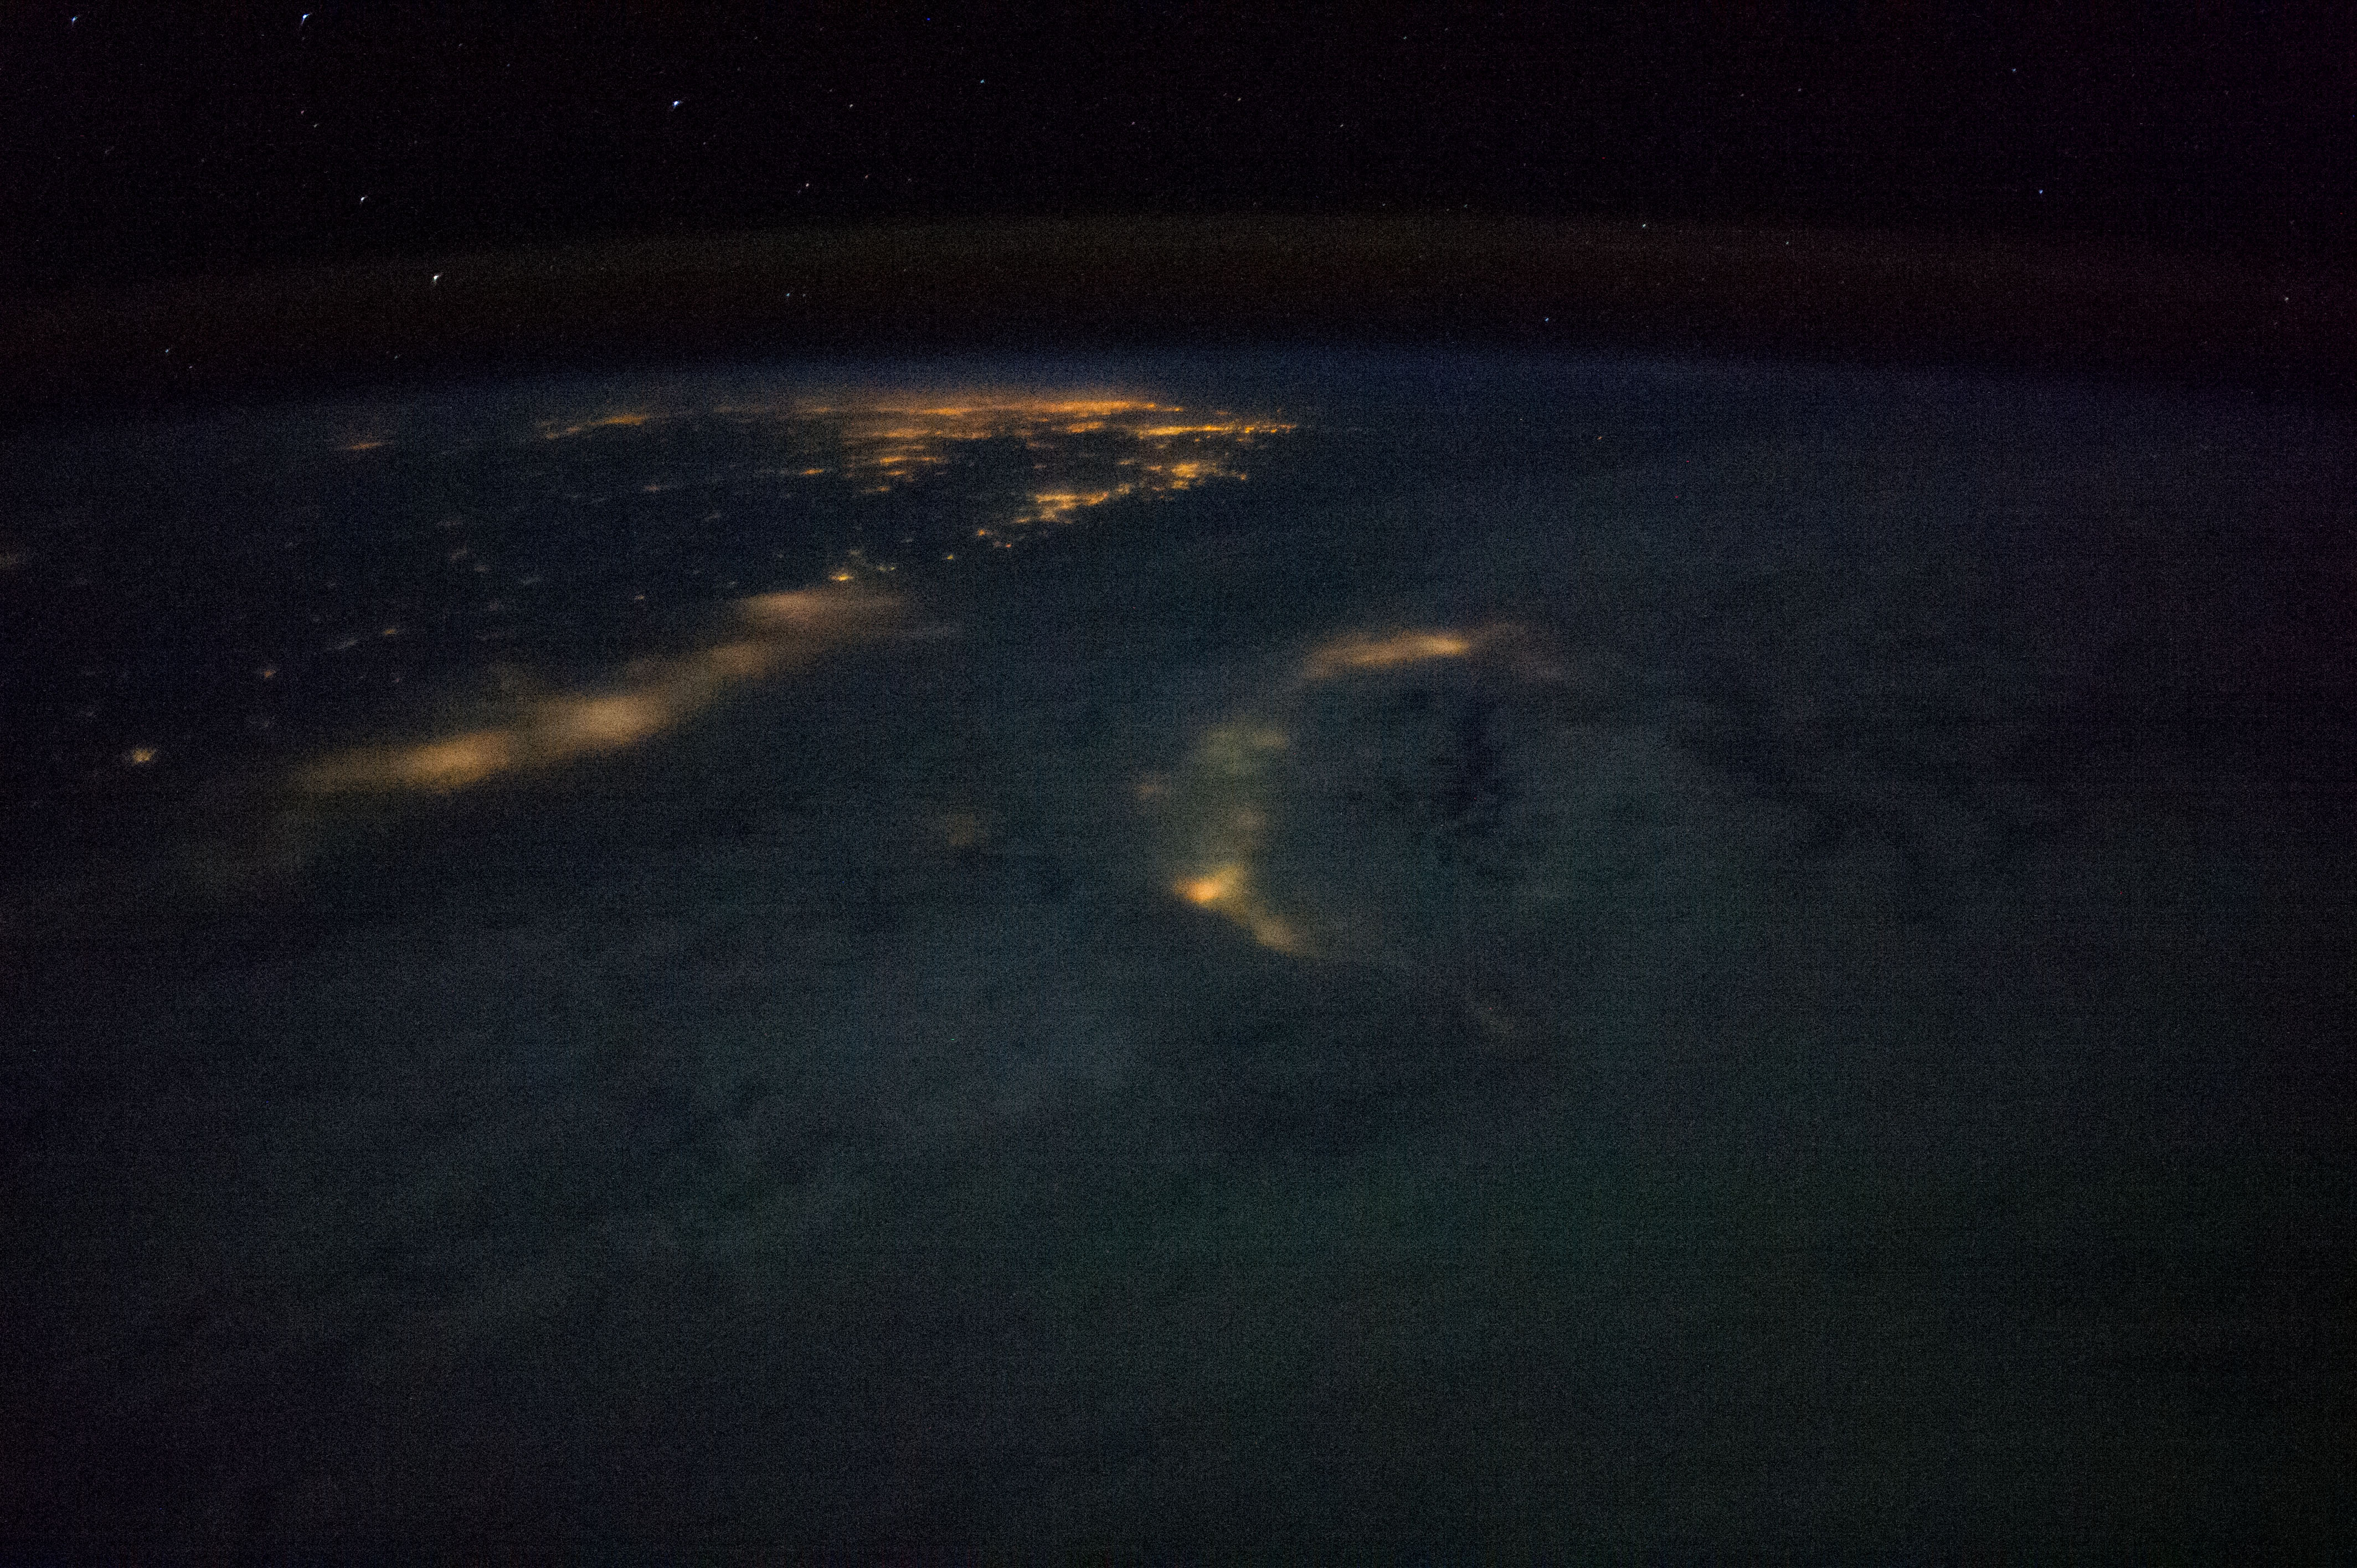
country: TAIWAN
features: EAST CHINA SEA, EARTH LIMB, NIGHT, DARK EARTHOBS, TAIWAN, MAINLAND CHINA
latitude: 23.8
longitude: 120.1
